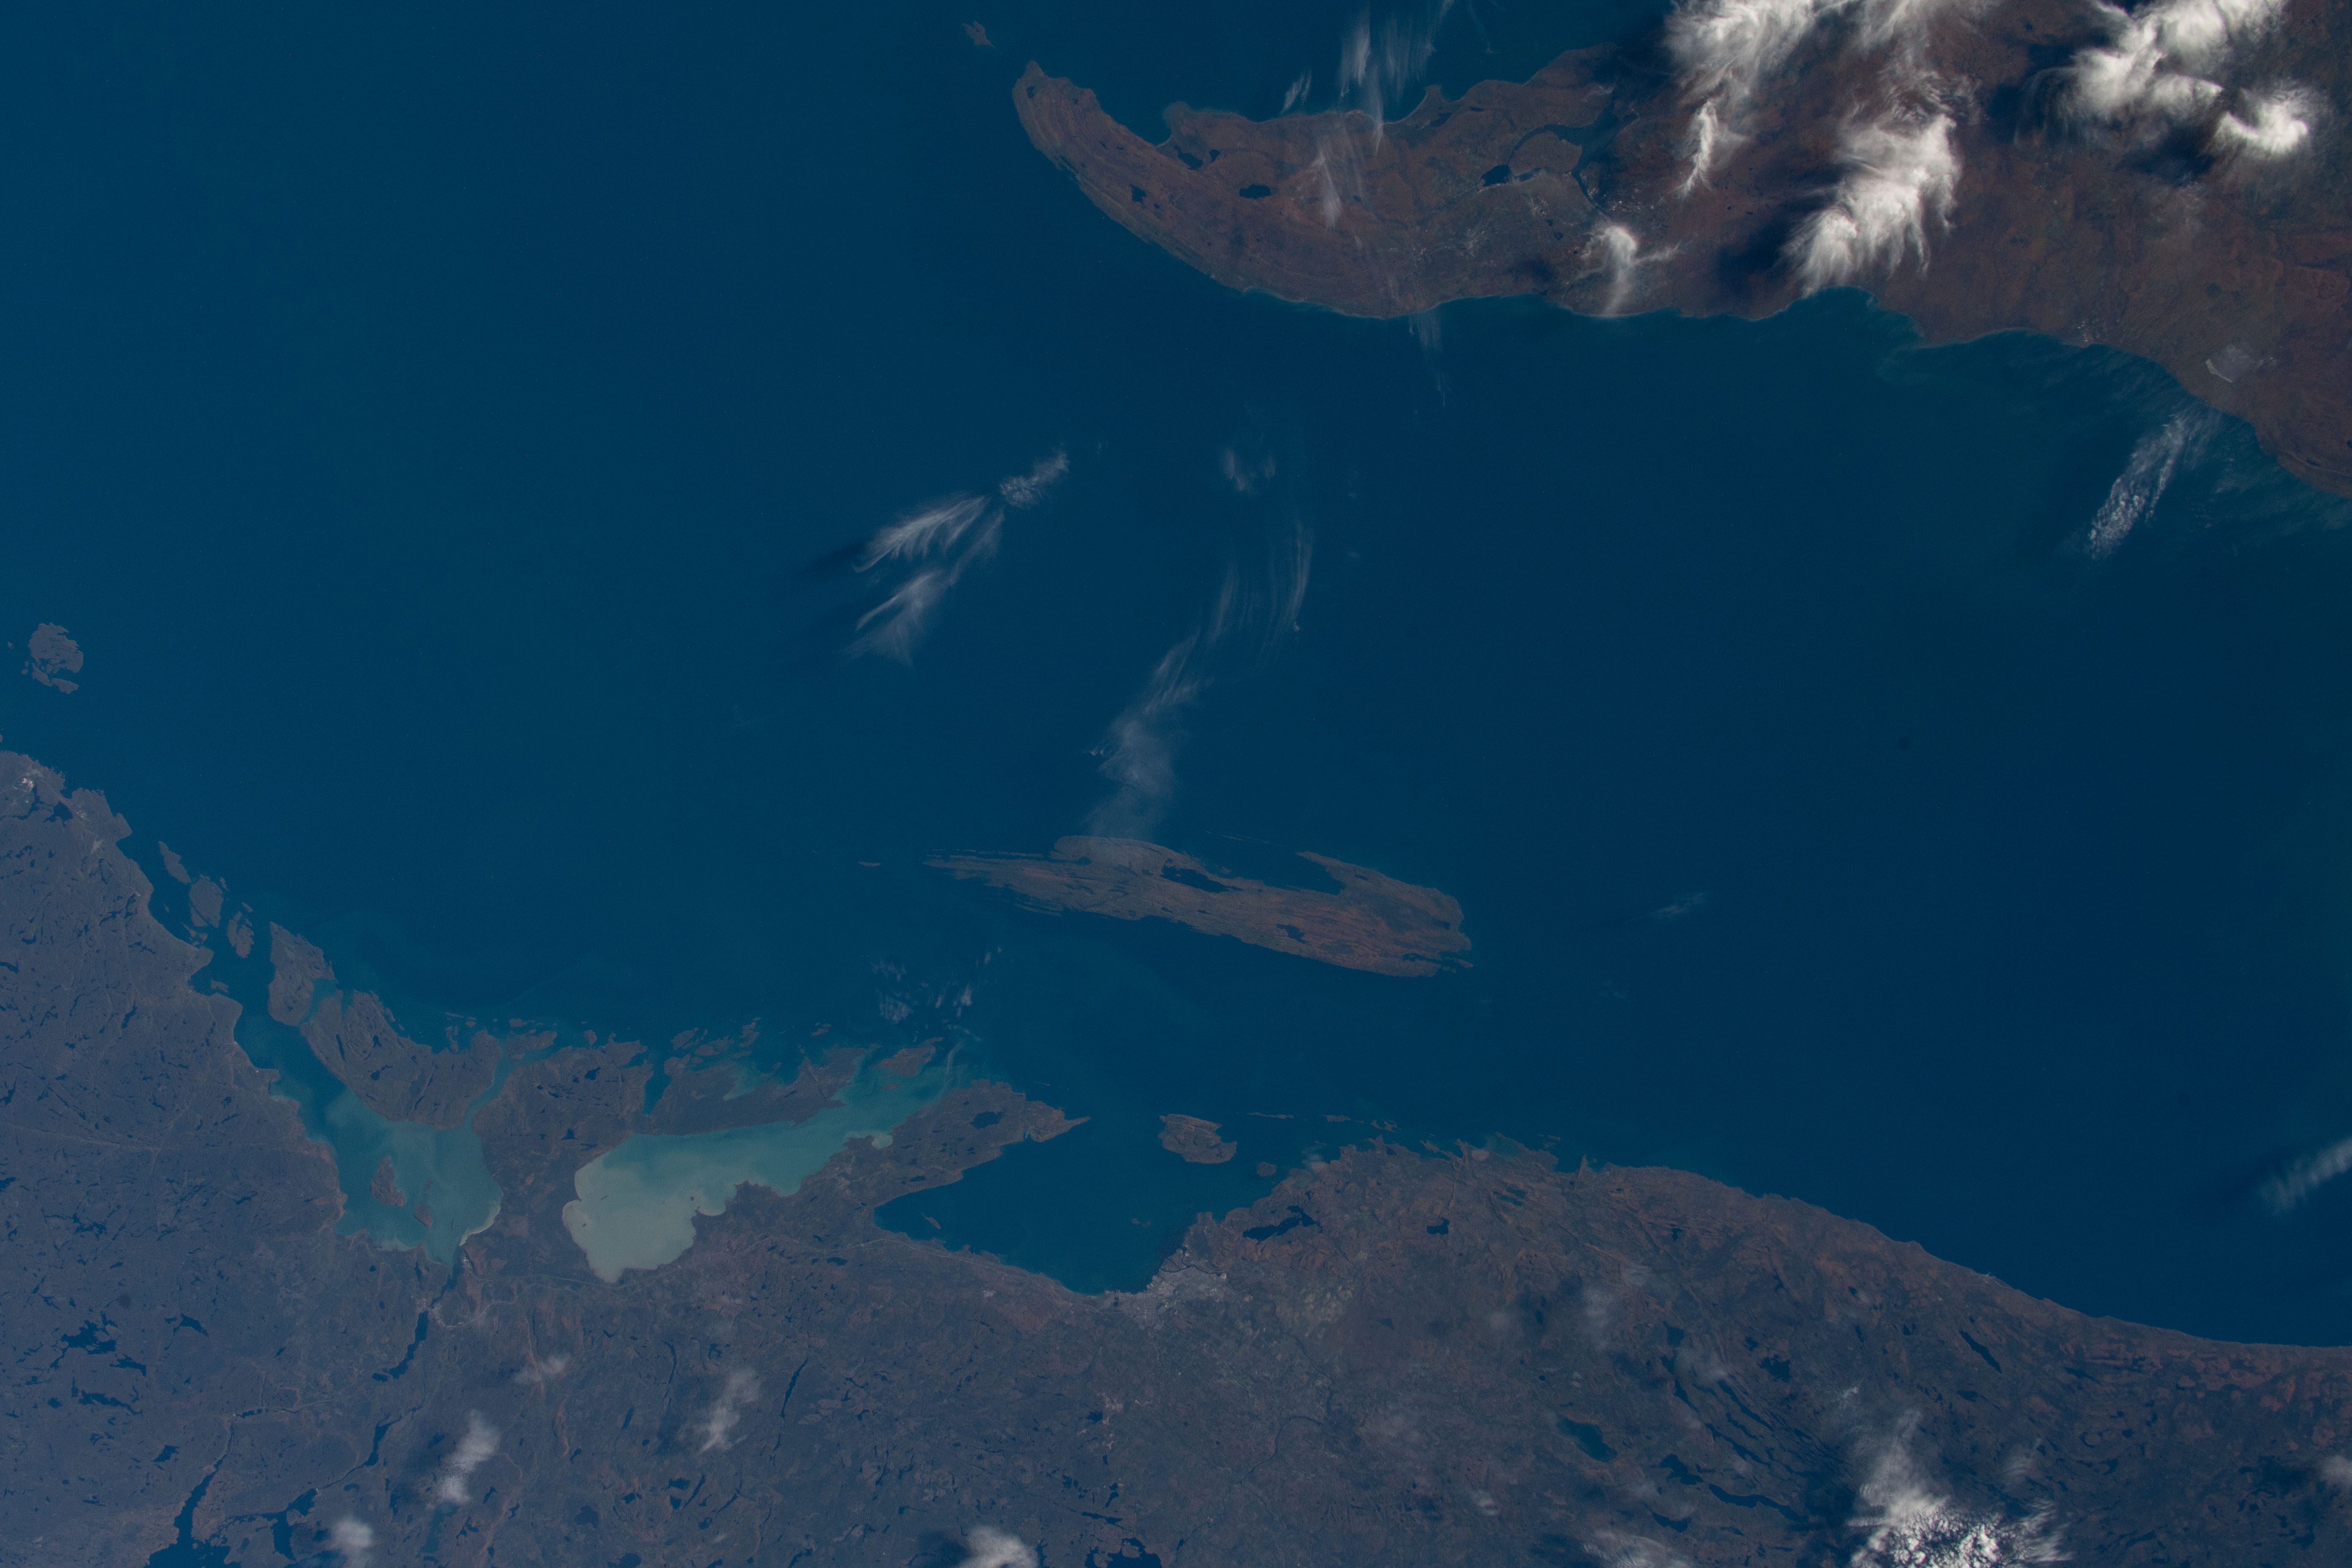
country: USA-MICHIGAN
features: LAKE SUPERIOR, ISLE ROYALE, MANITOU ISLAND
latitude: 48.0
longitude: -88.5
